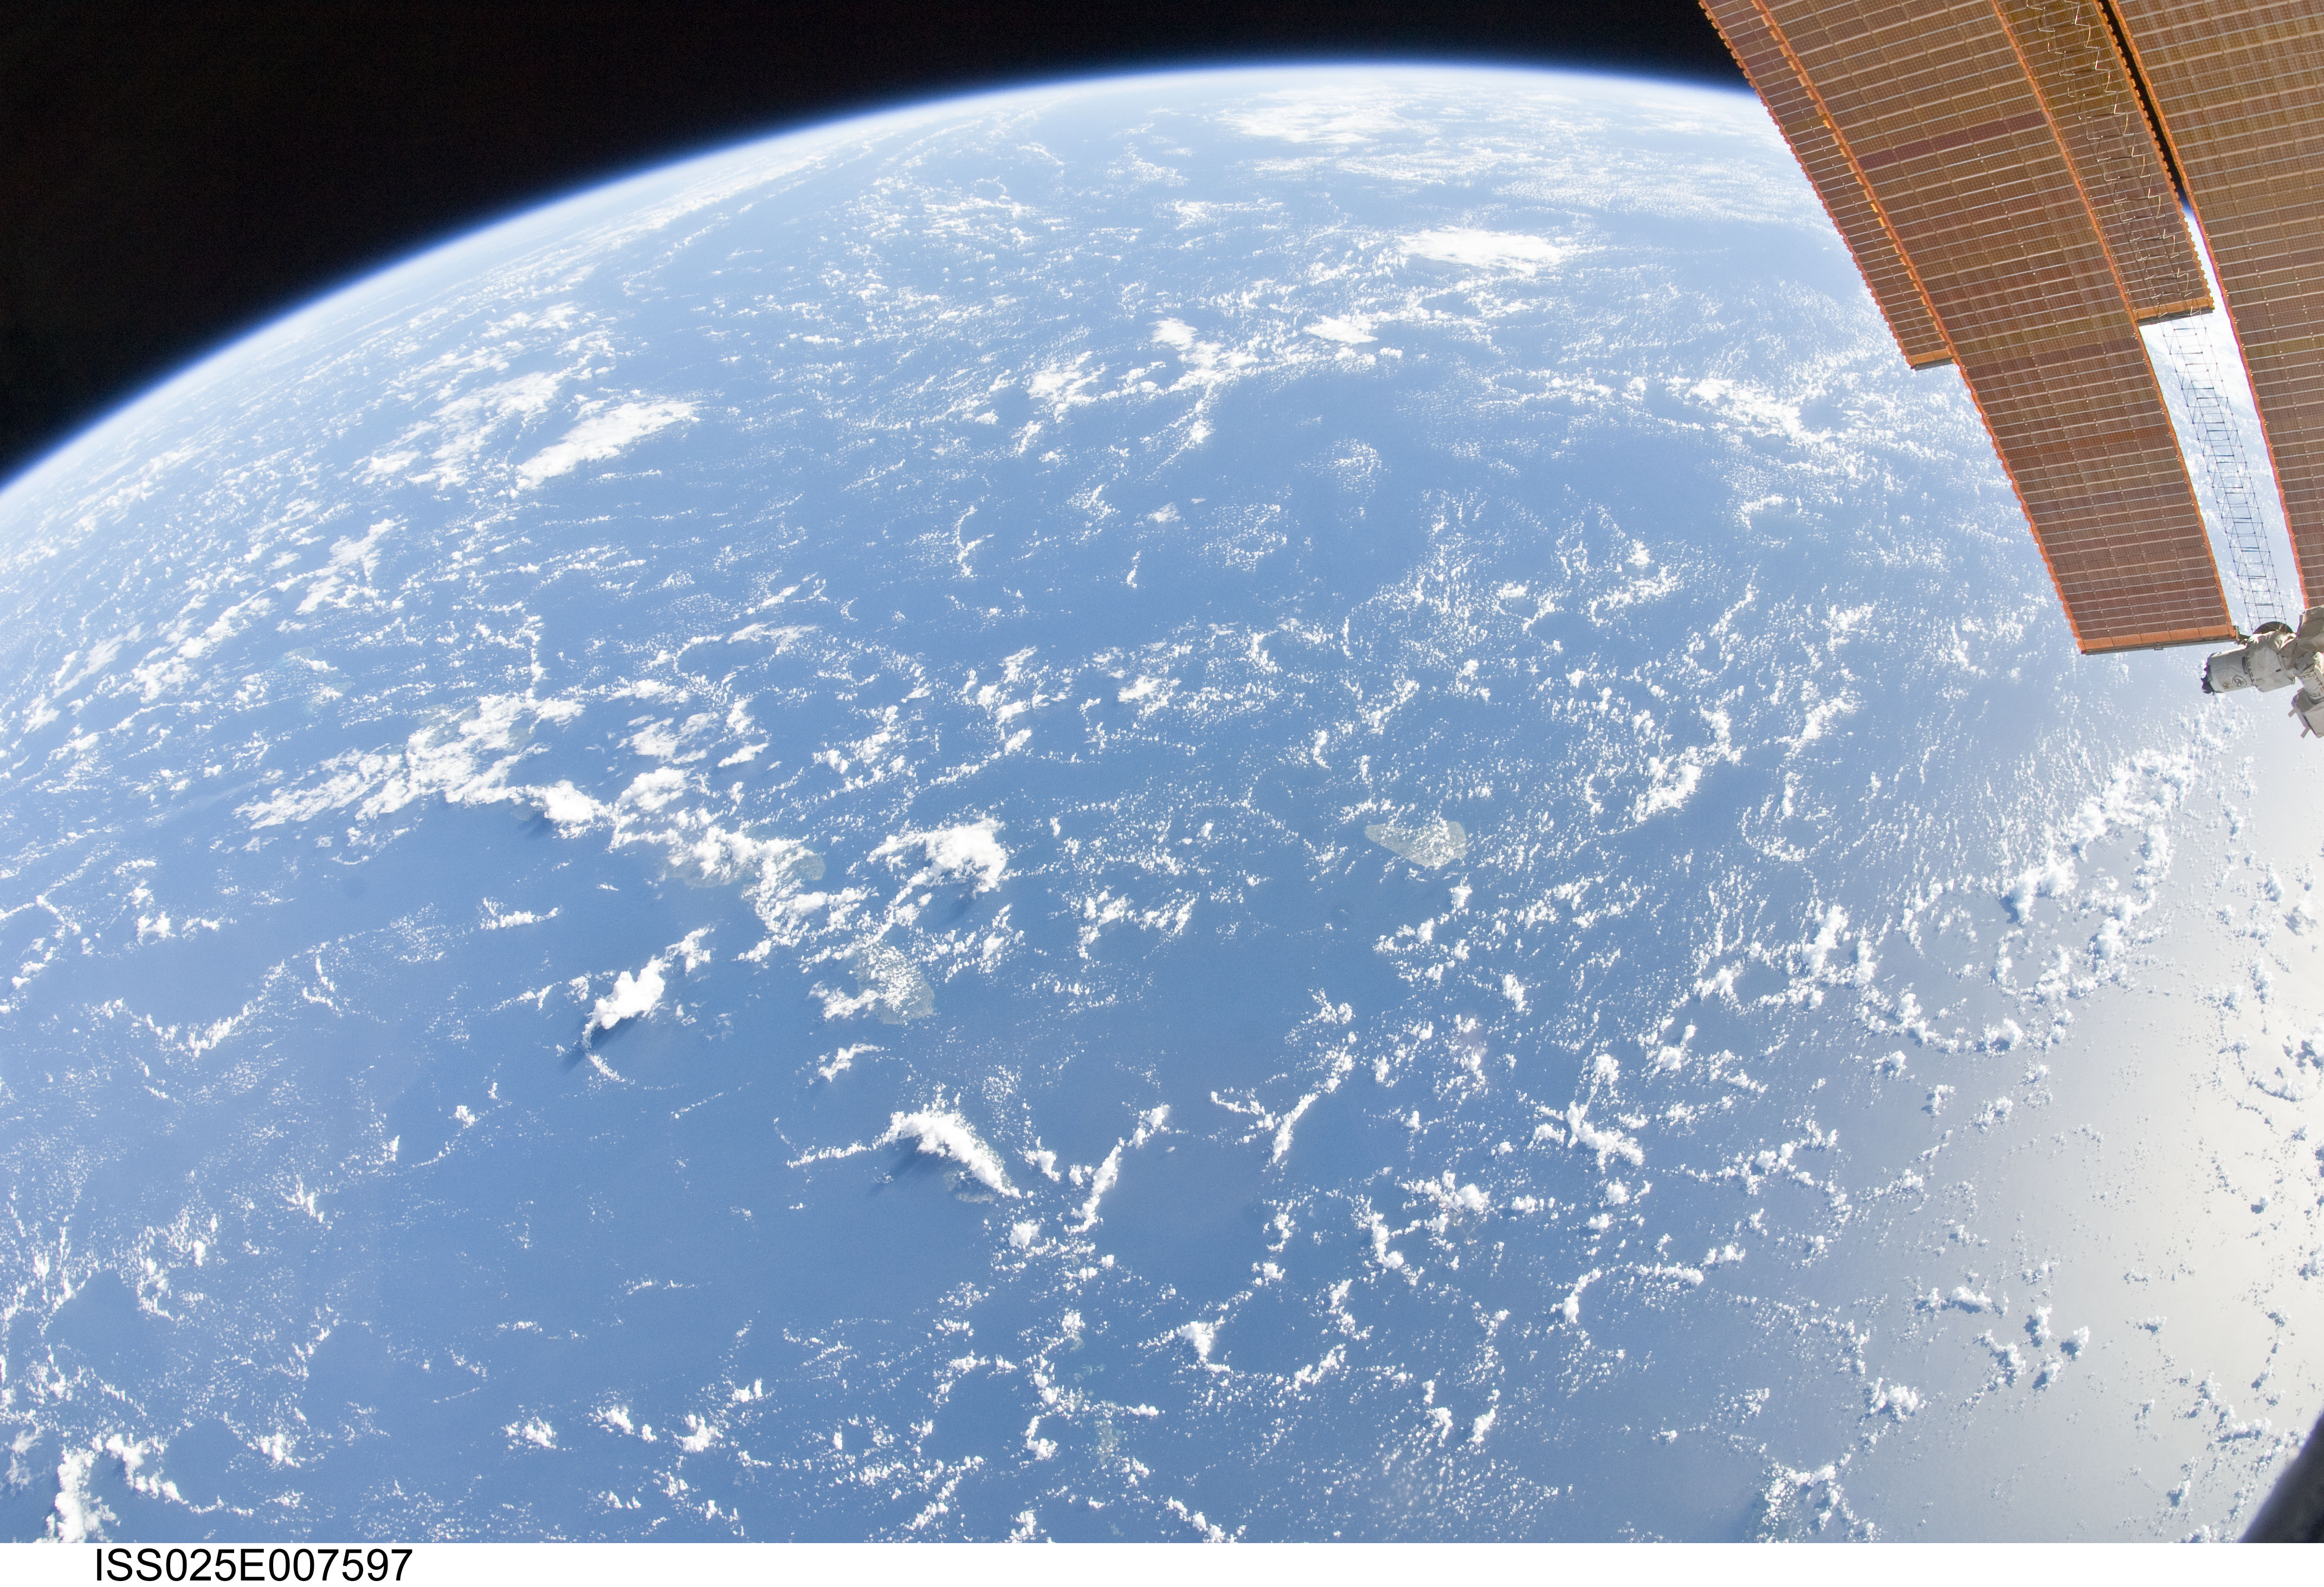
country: LESSER ANTILLES
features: PAN-WINDWARD I., BARBADOS, ST VINCENT, ST LUCIA, MARTINIQUE, GLINT, ISS
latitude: 14.0
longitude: -60.0
